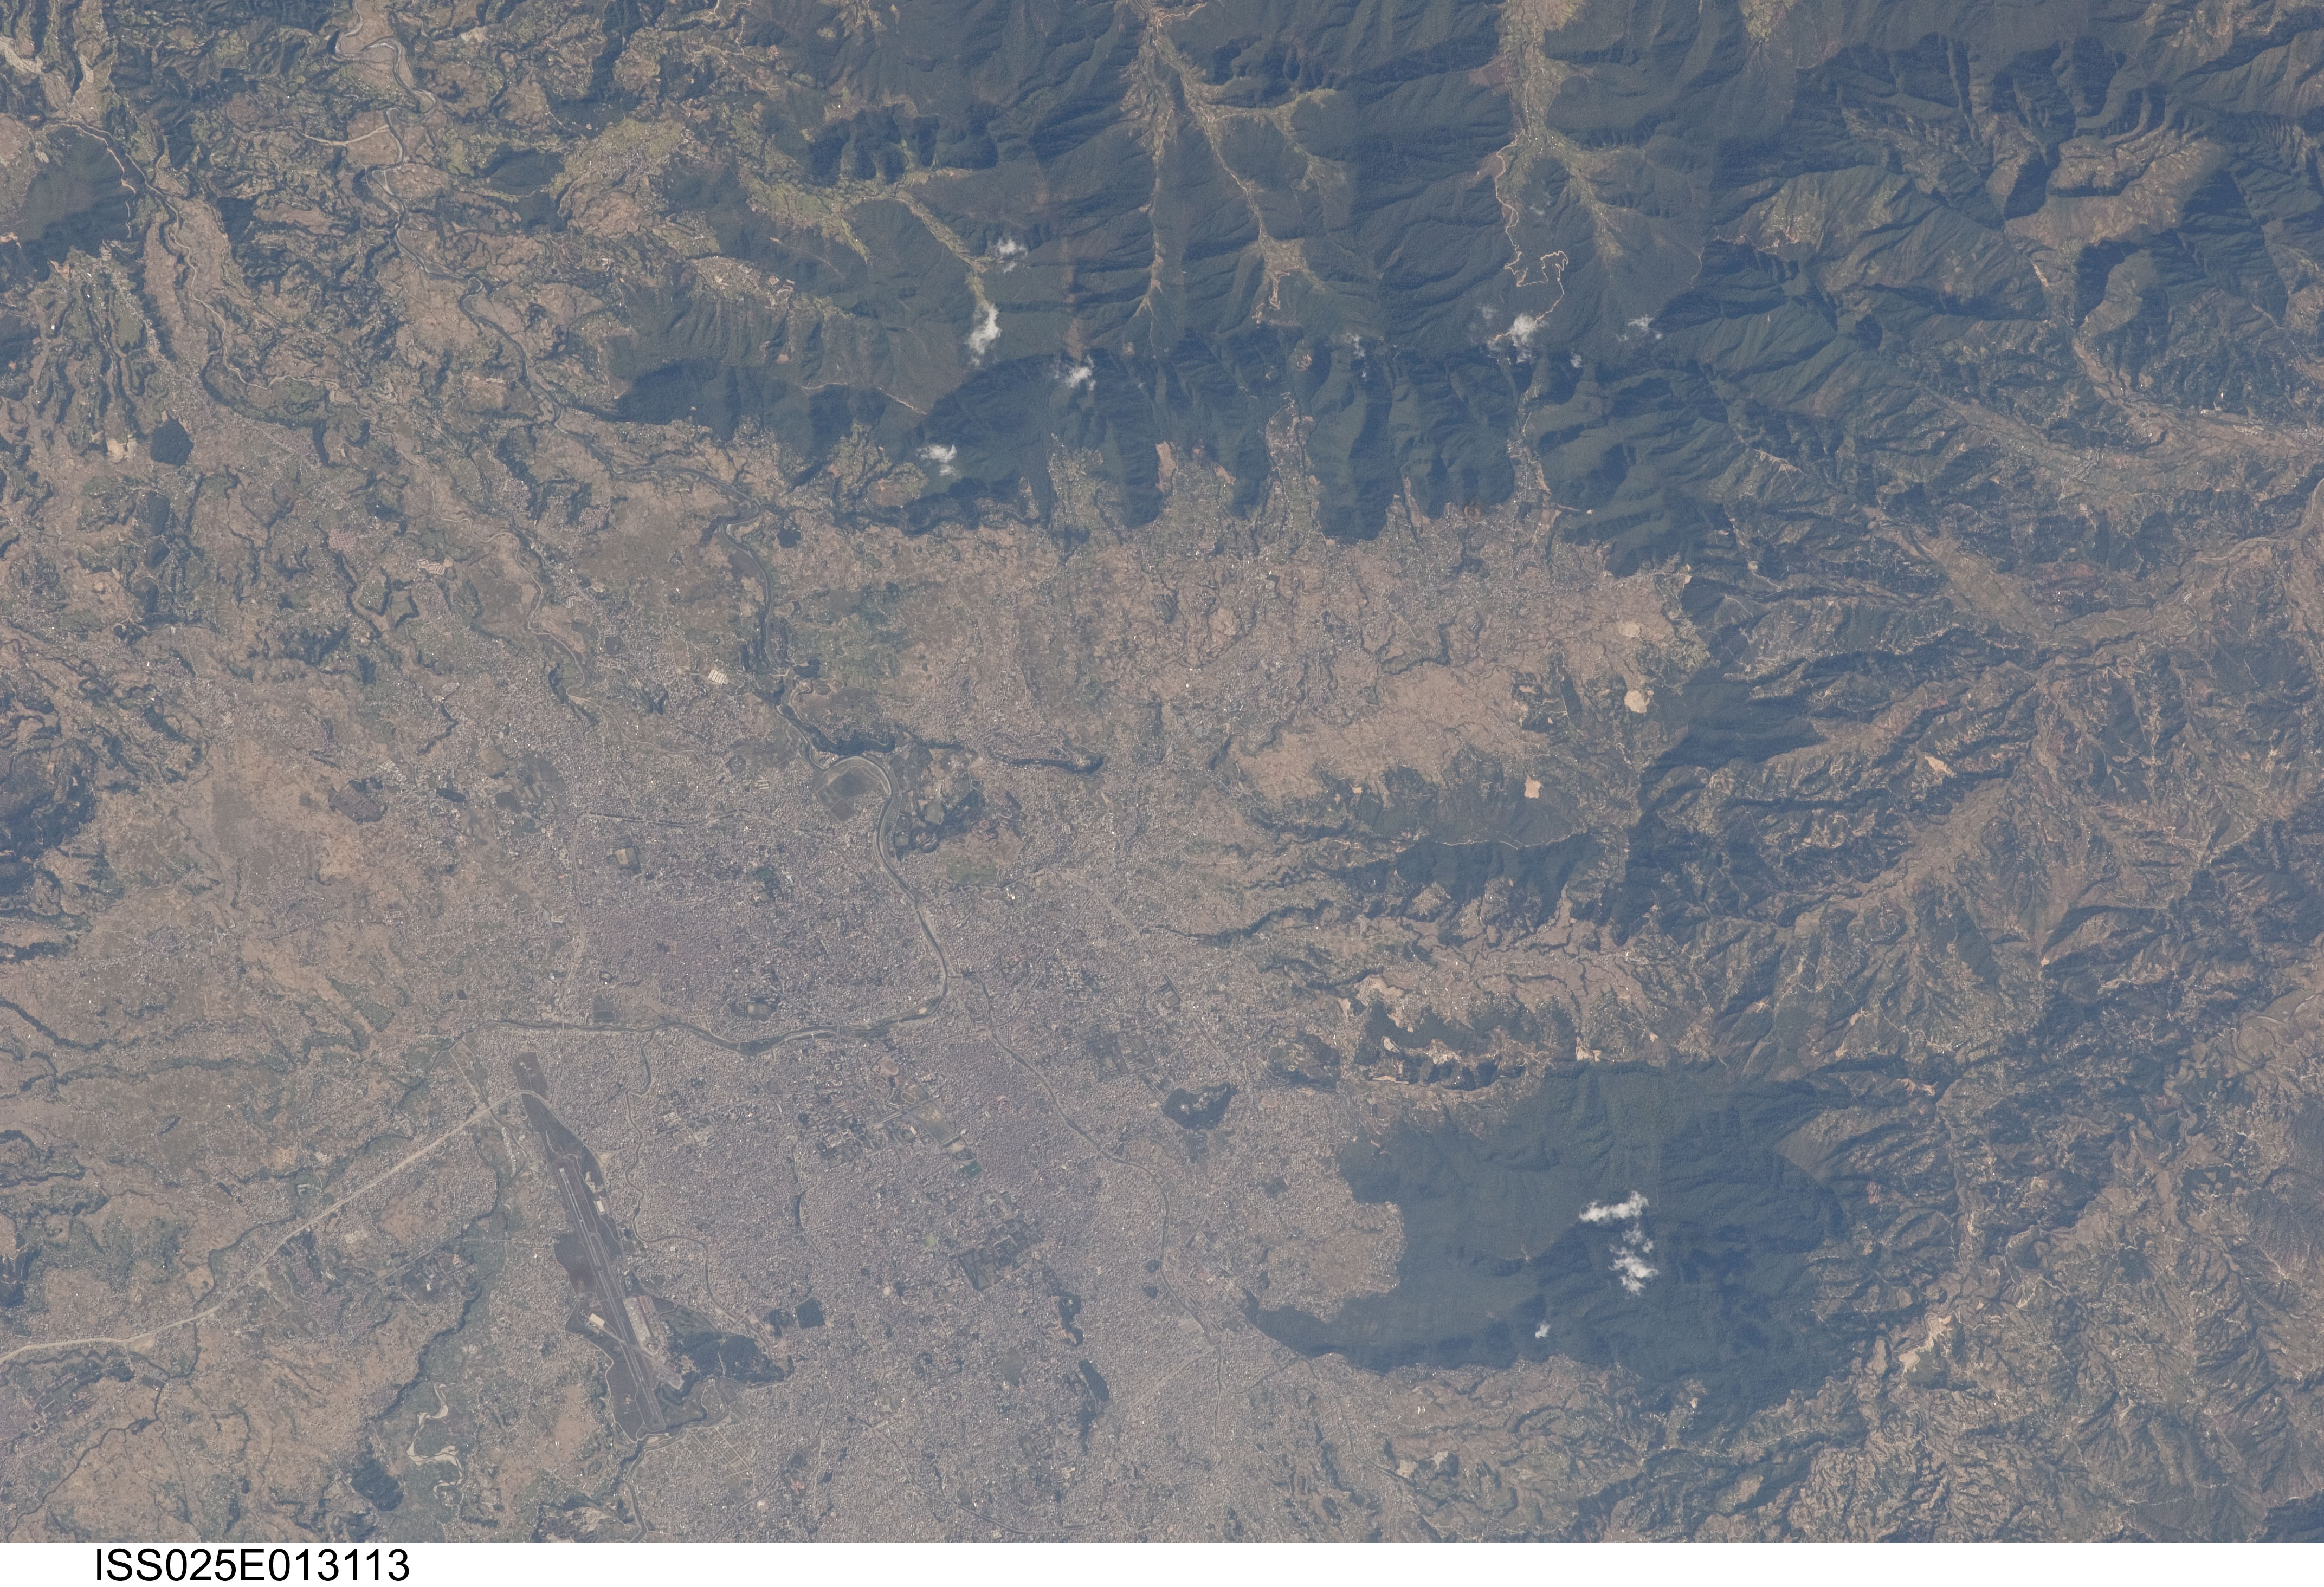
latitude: 27.7
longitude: 85.3
